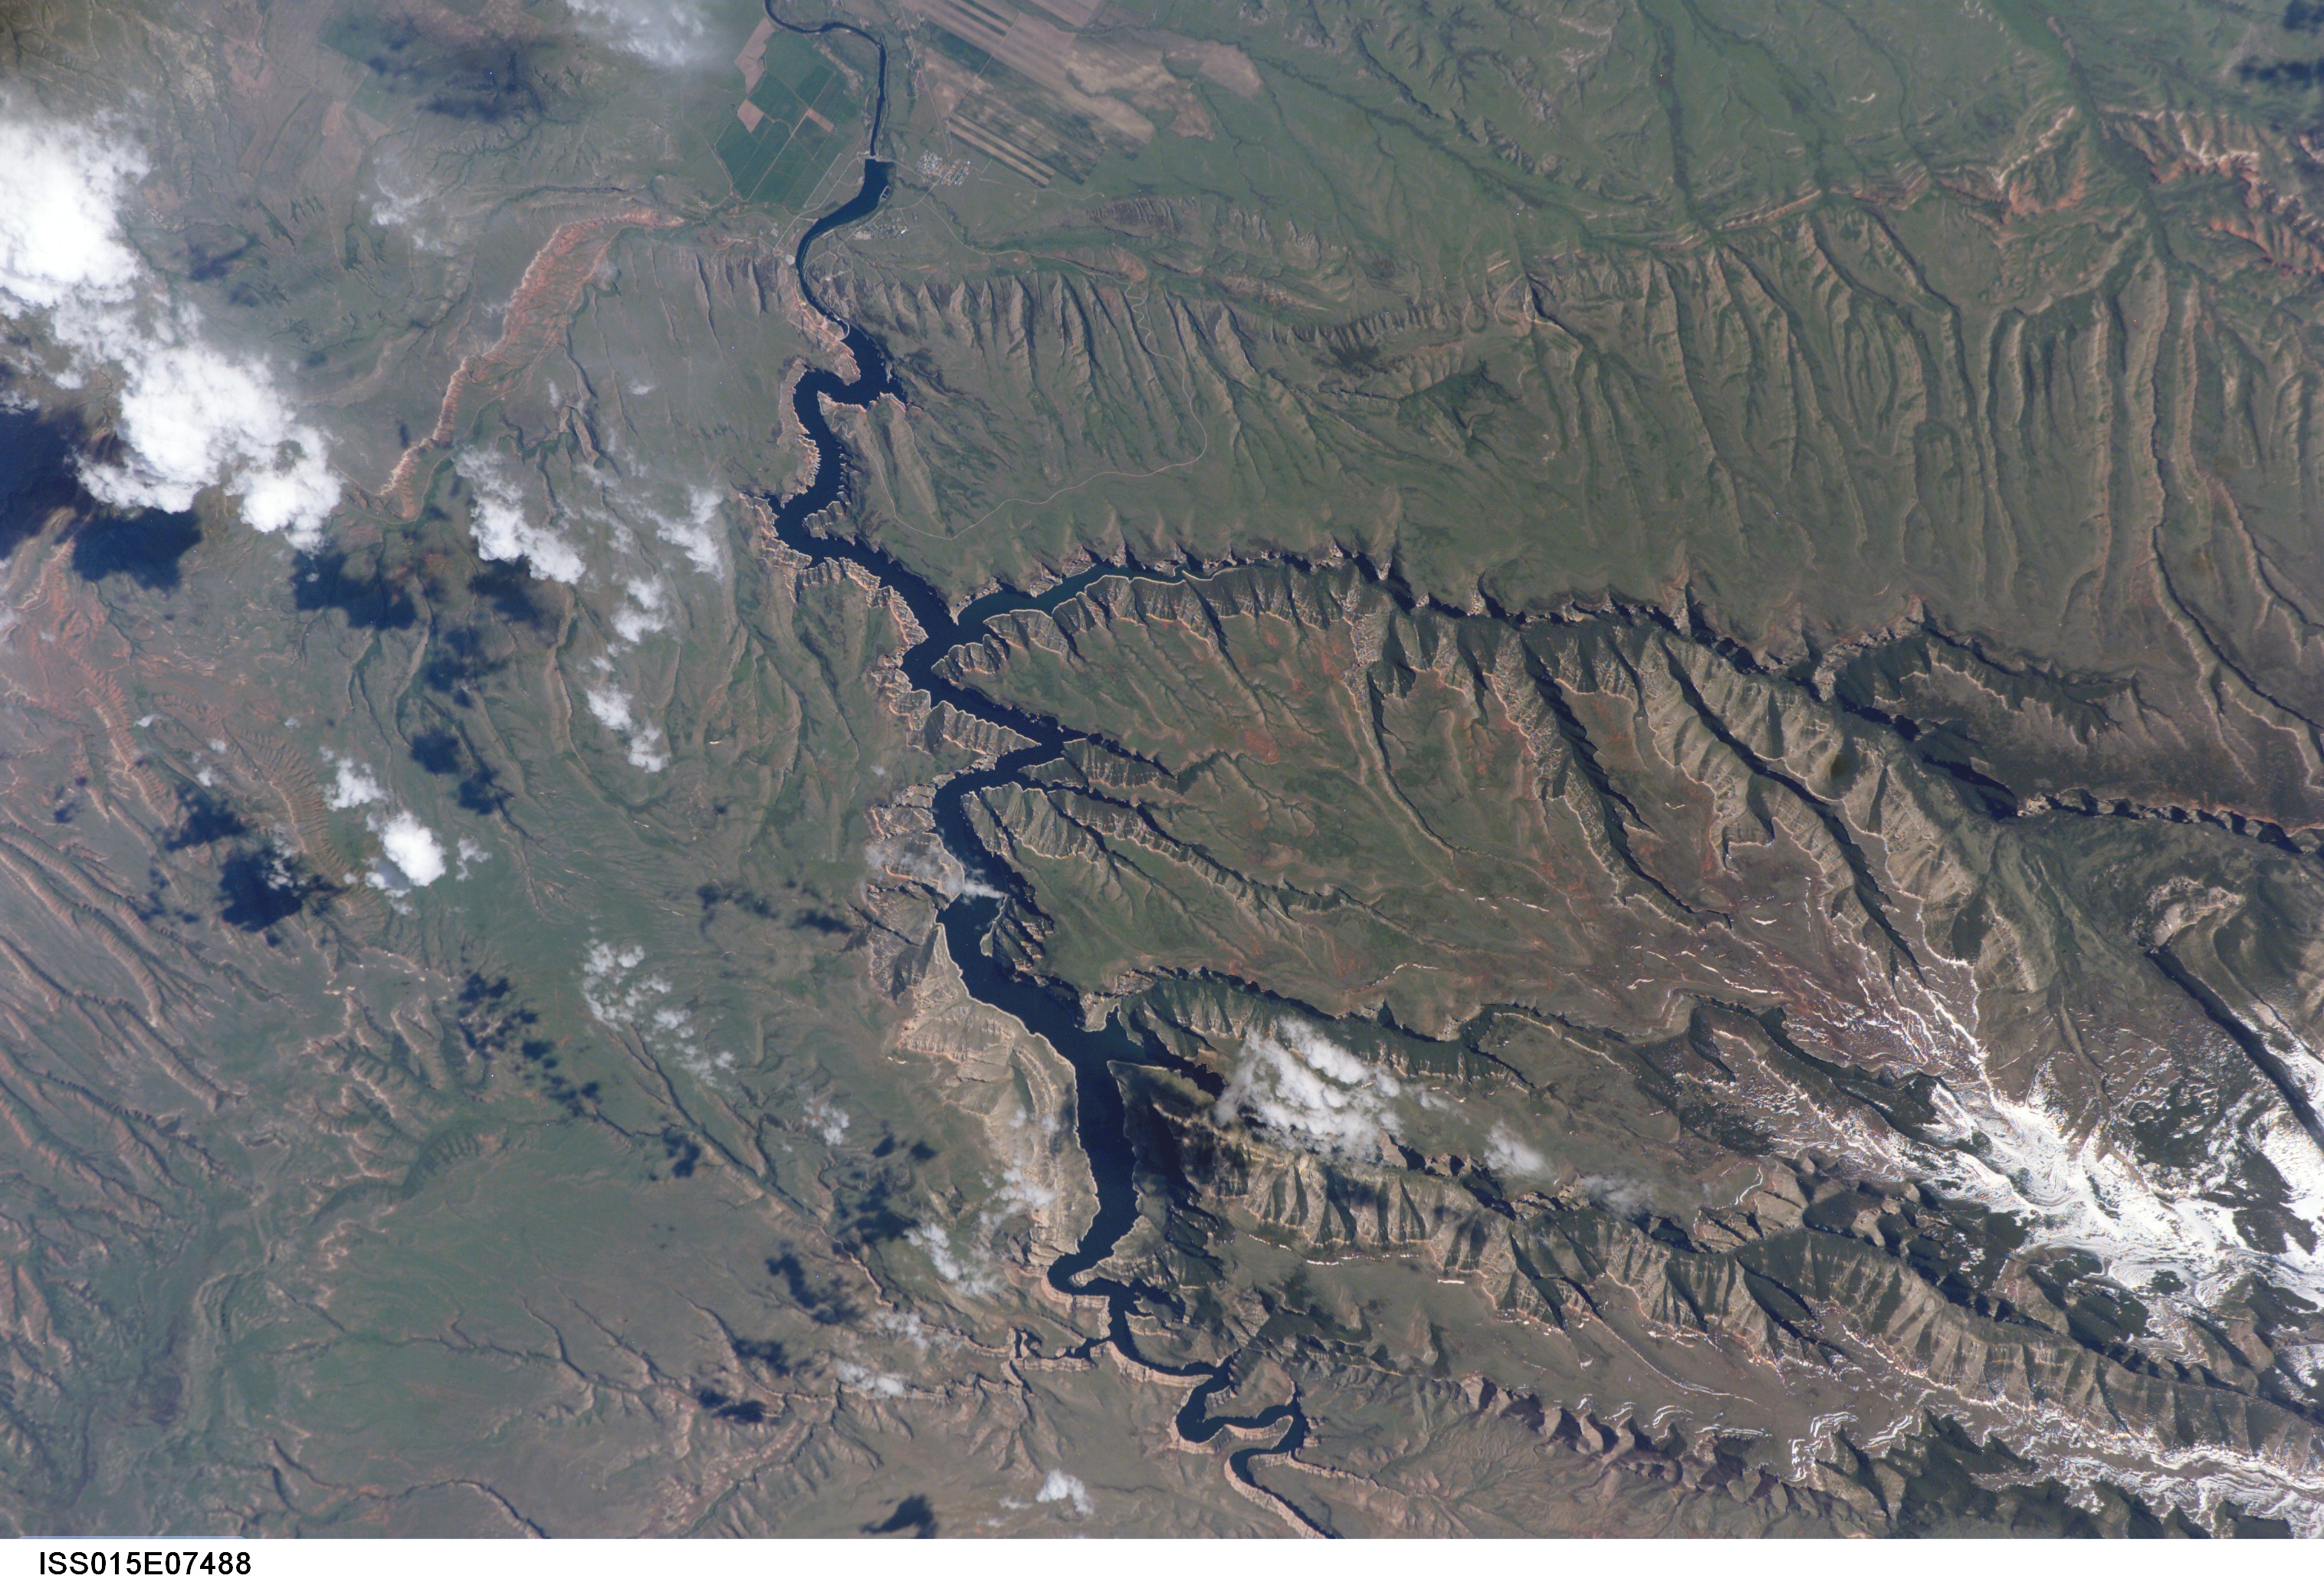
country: USA-MONTANA
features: BIGHORN L., BLACK CANYON, MTS.
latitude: 45.2
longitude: -108.1
